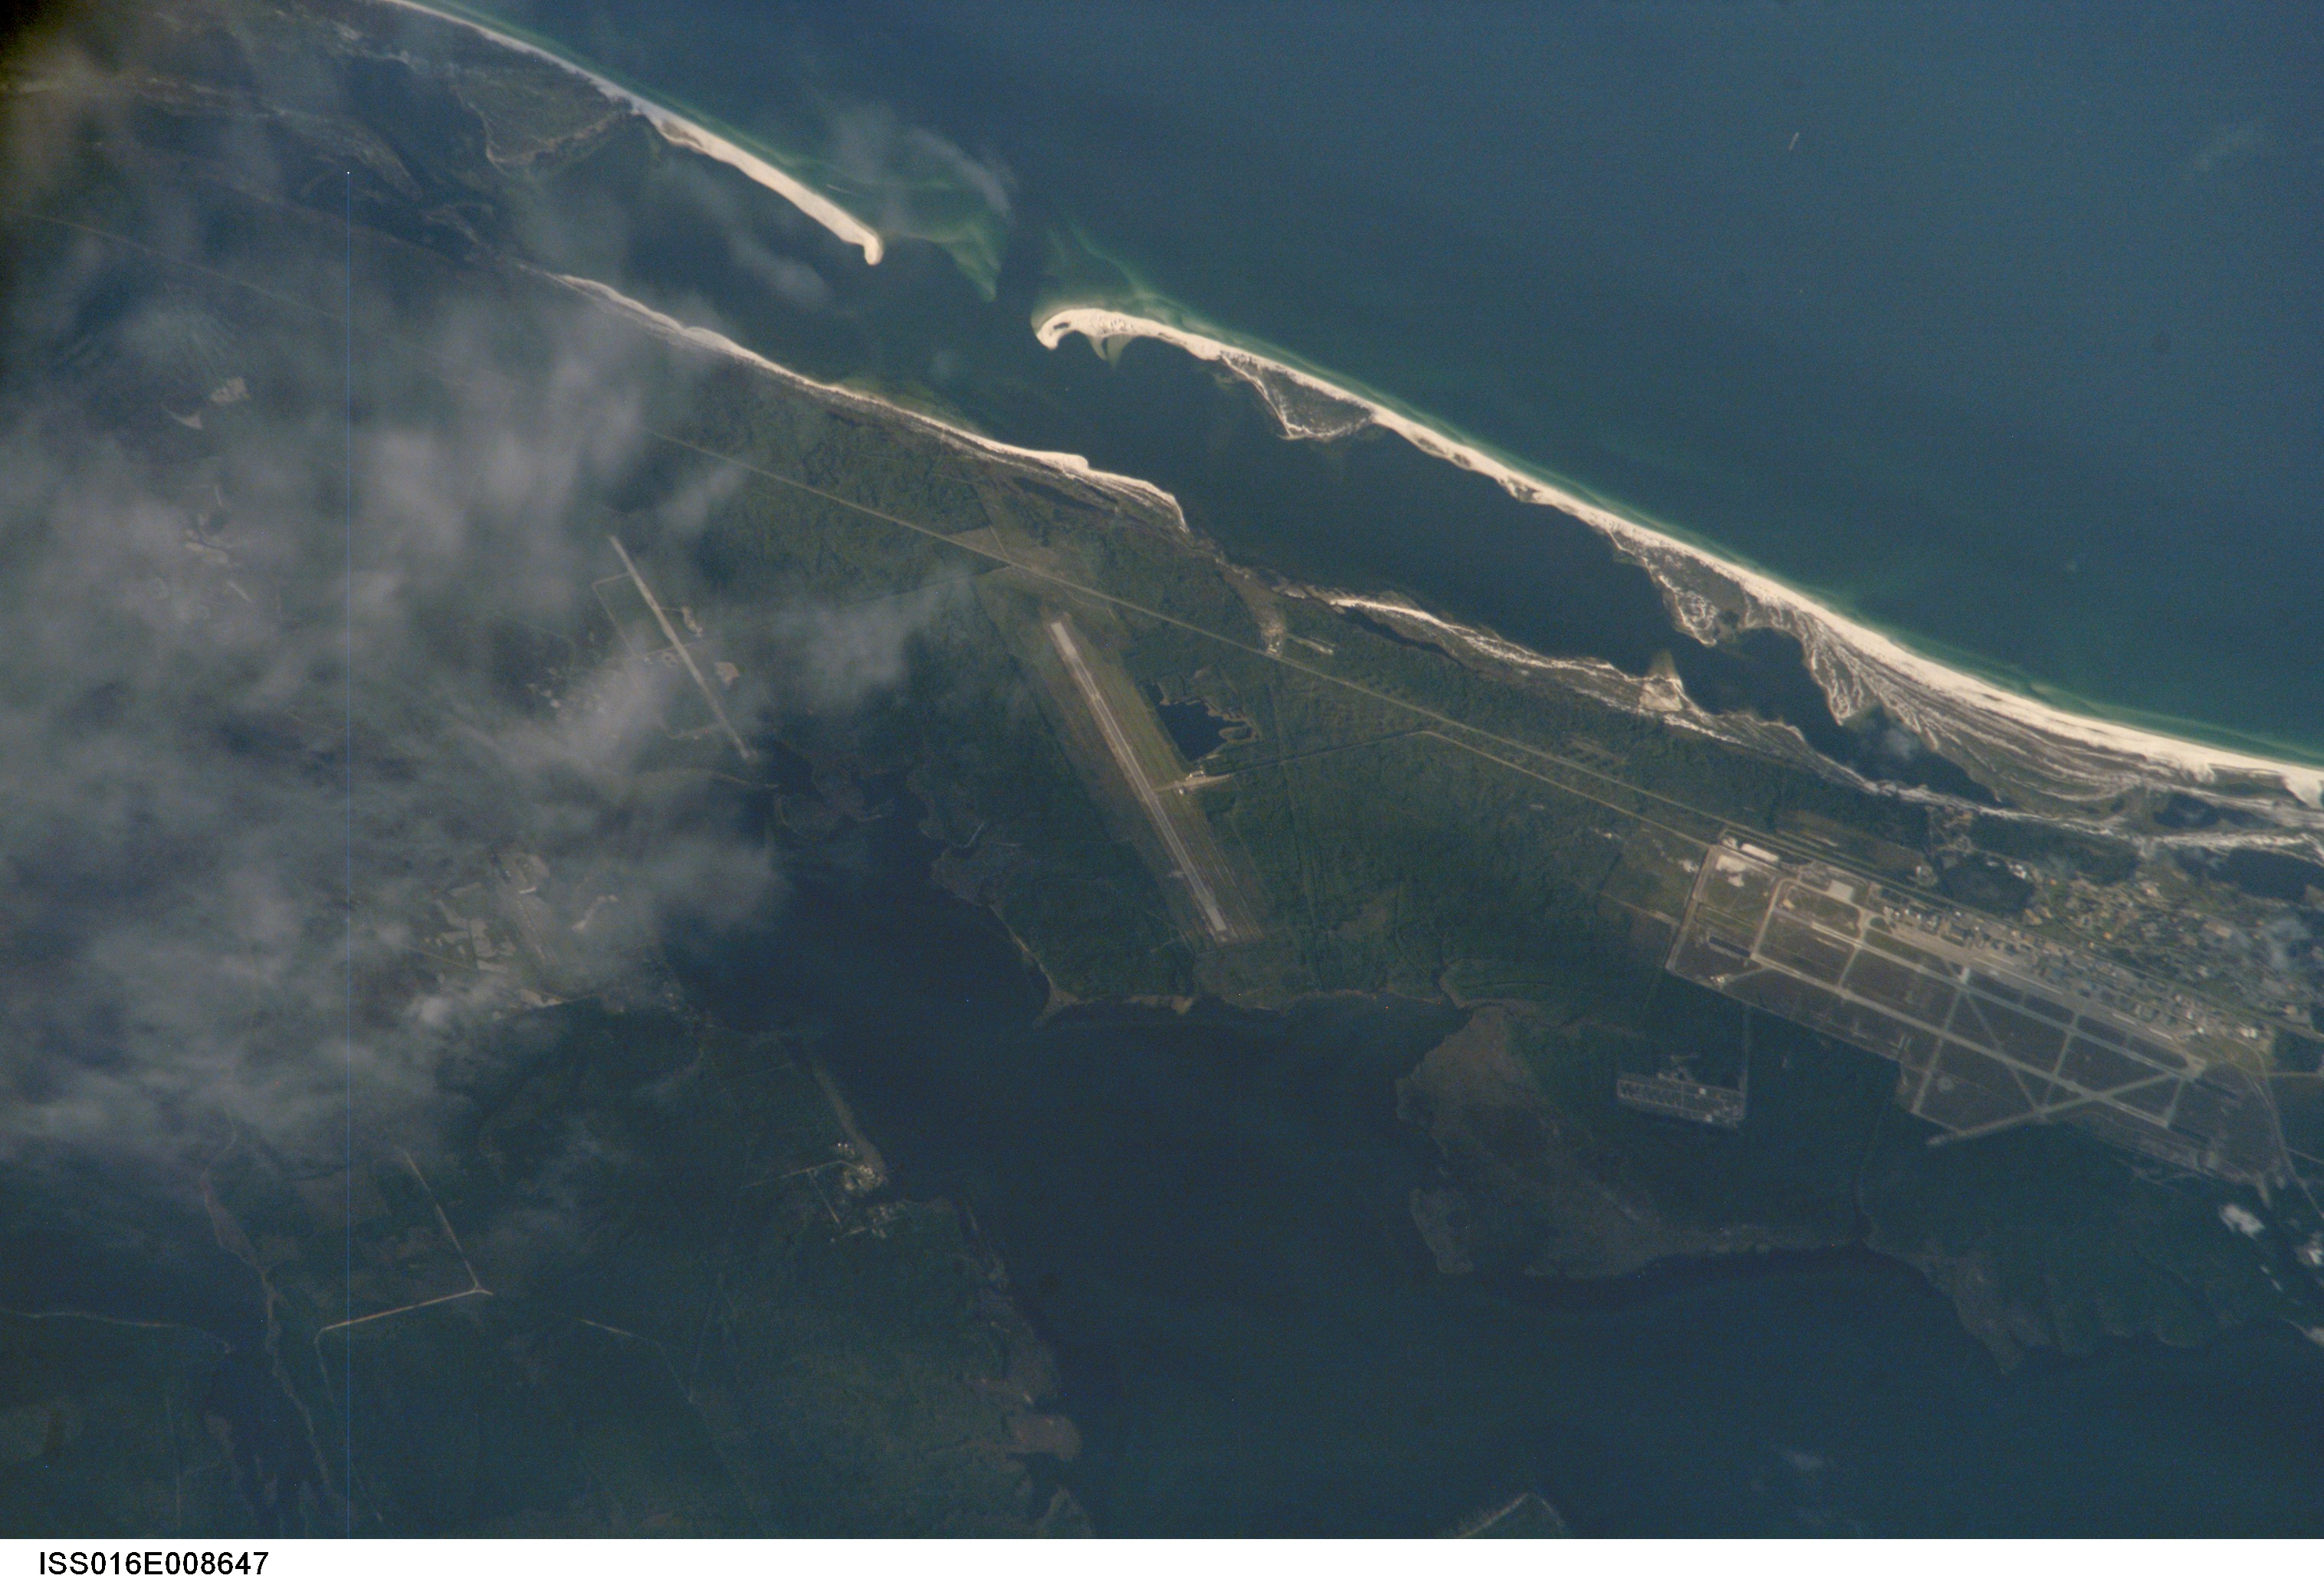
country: USA-FLORIDA
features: TYNDALL AFB, ST. ANDREW SOUND
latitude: 30.0
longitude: -85.5
